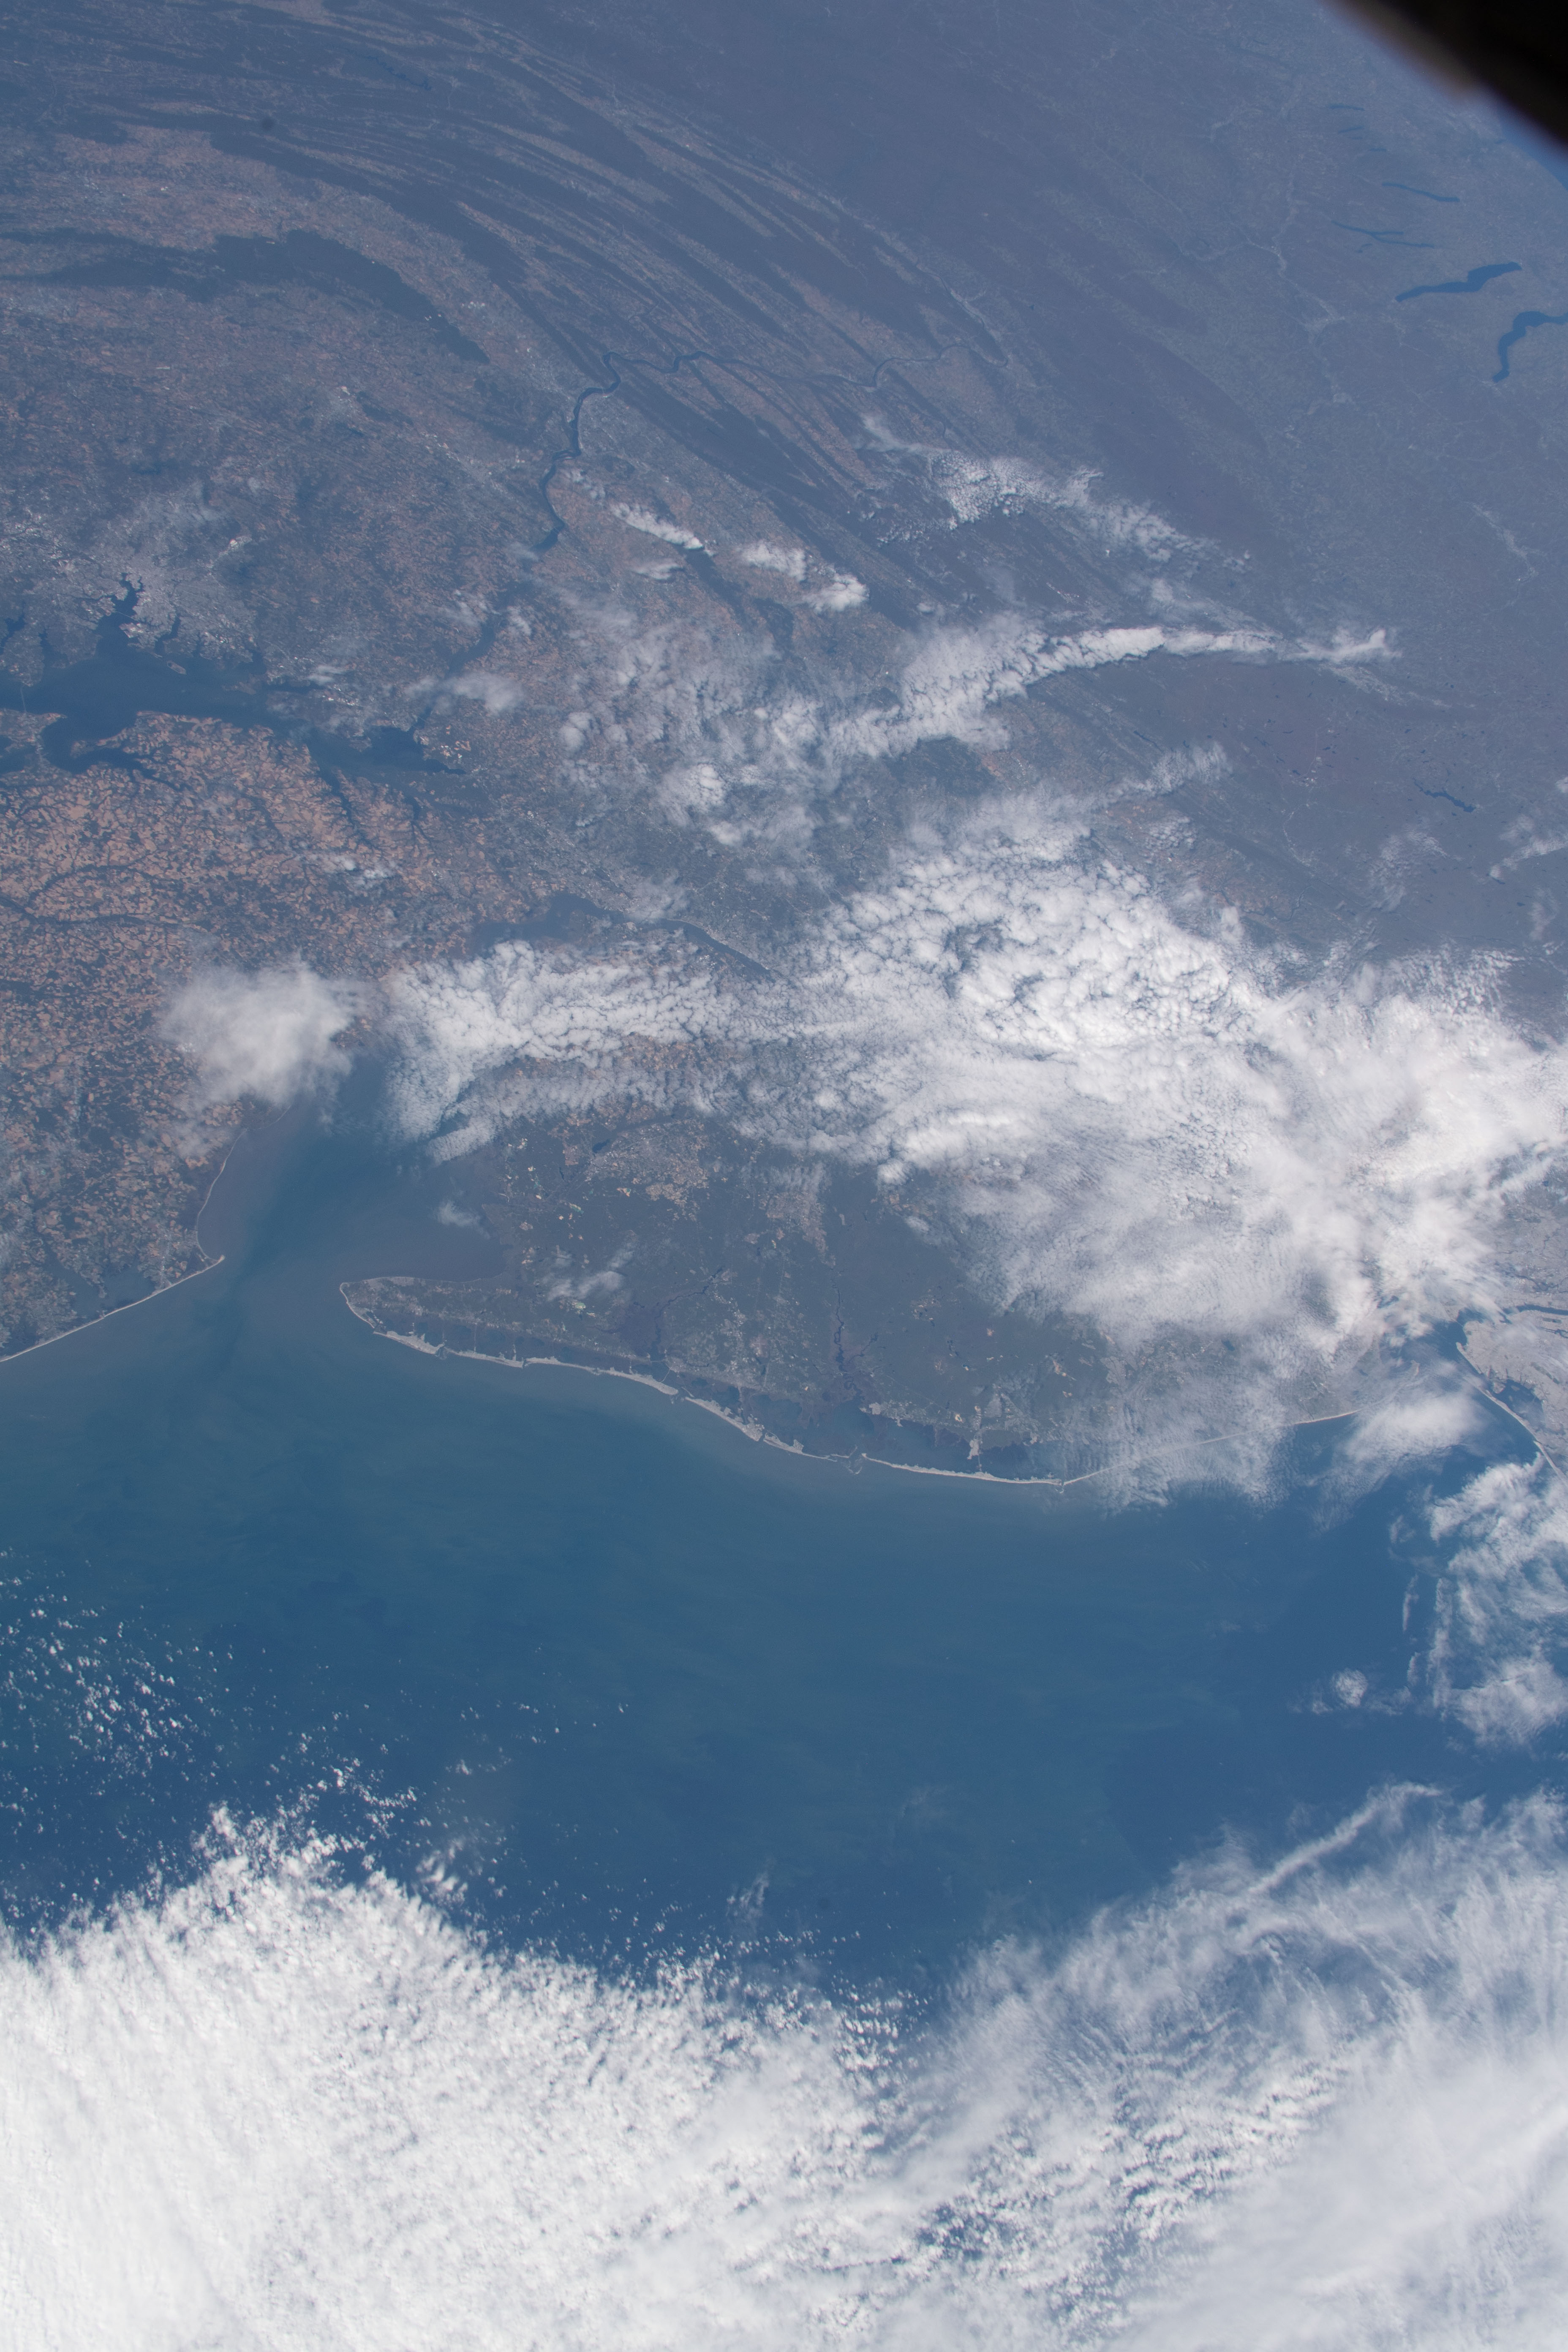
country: USA-NEW JERSEY
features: DELAWARE BAY, ATLANTIC OCEAN, HUDSON SHELF VALLEY
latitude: 39.5
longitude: -75.0
